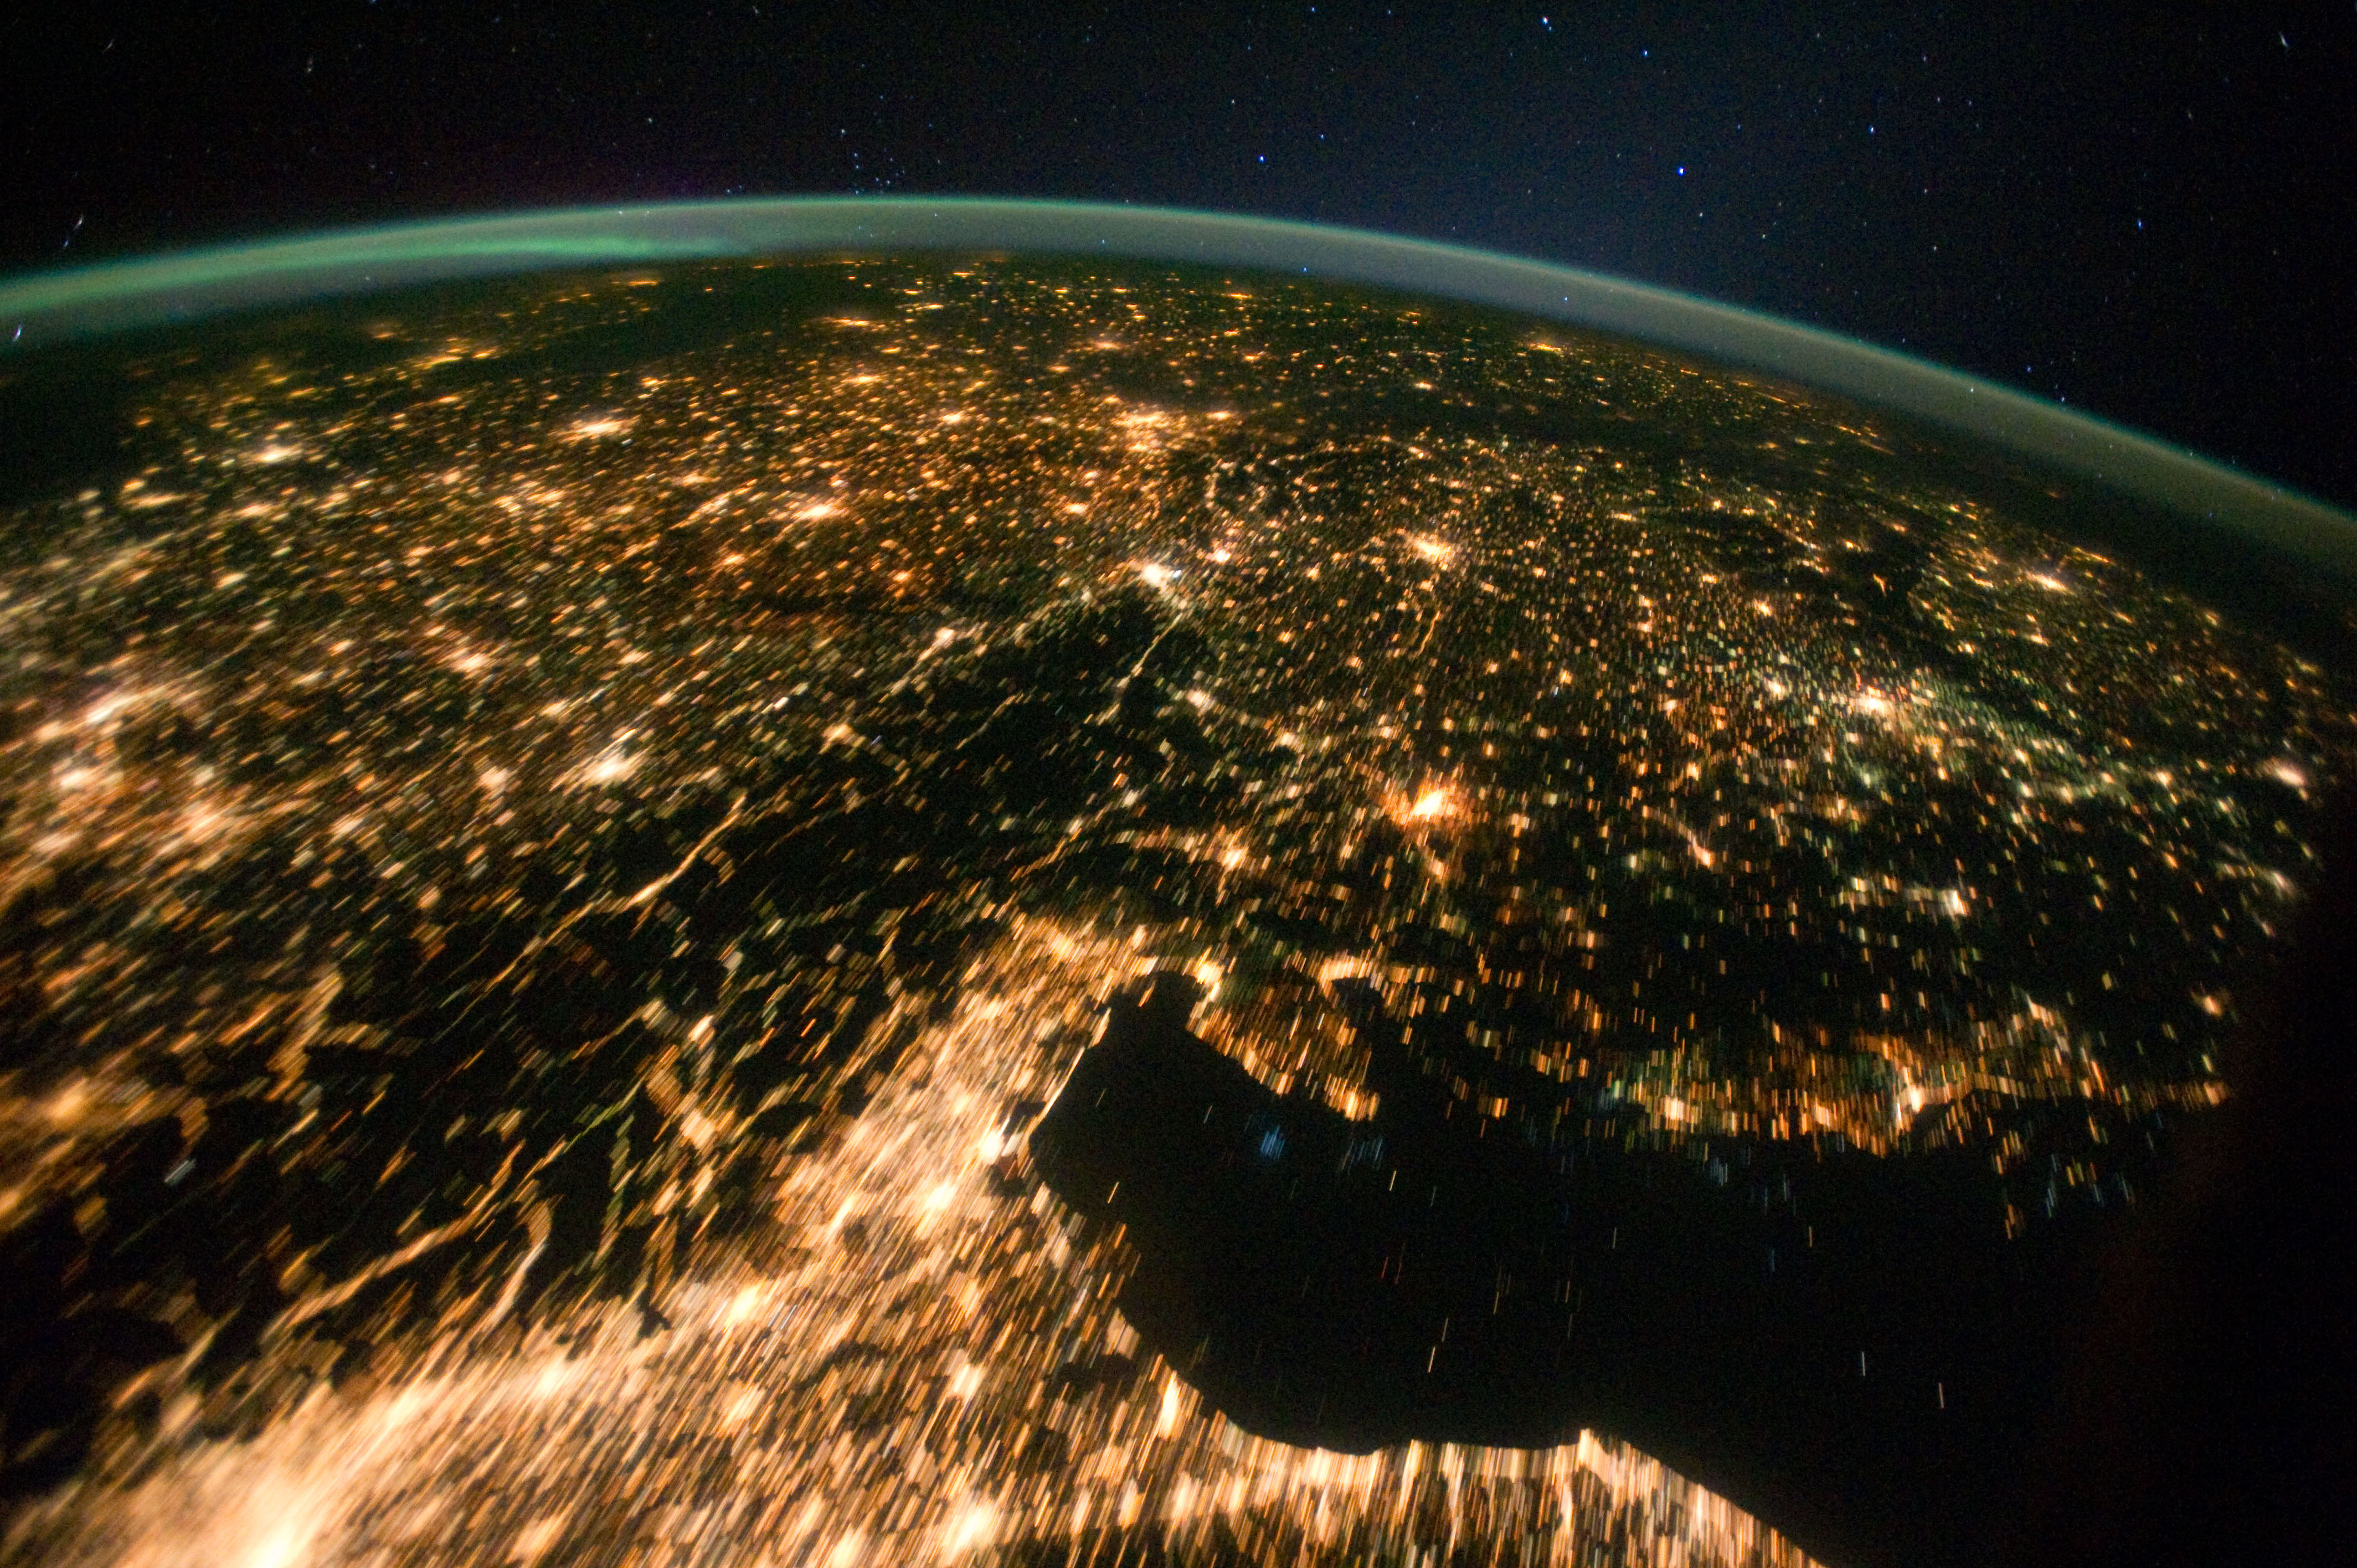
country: AUSTRIA
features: PAN, ITALY, GERMANY, POLAND, HUNGARY AT NIGHT
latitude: 46.5
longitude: 14.5
